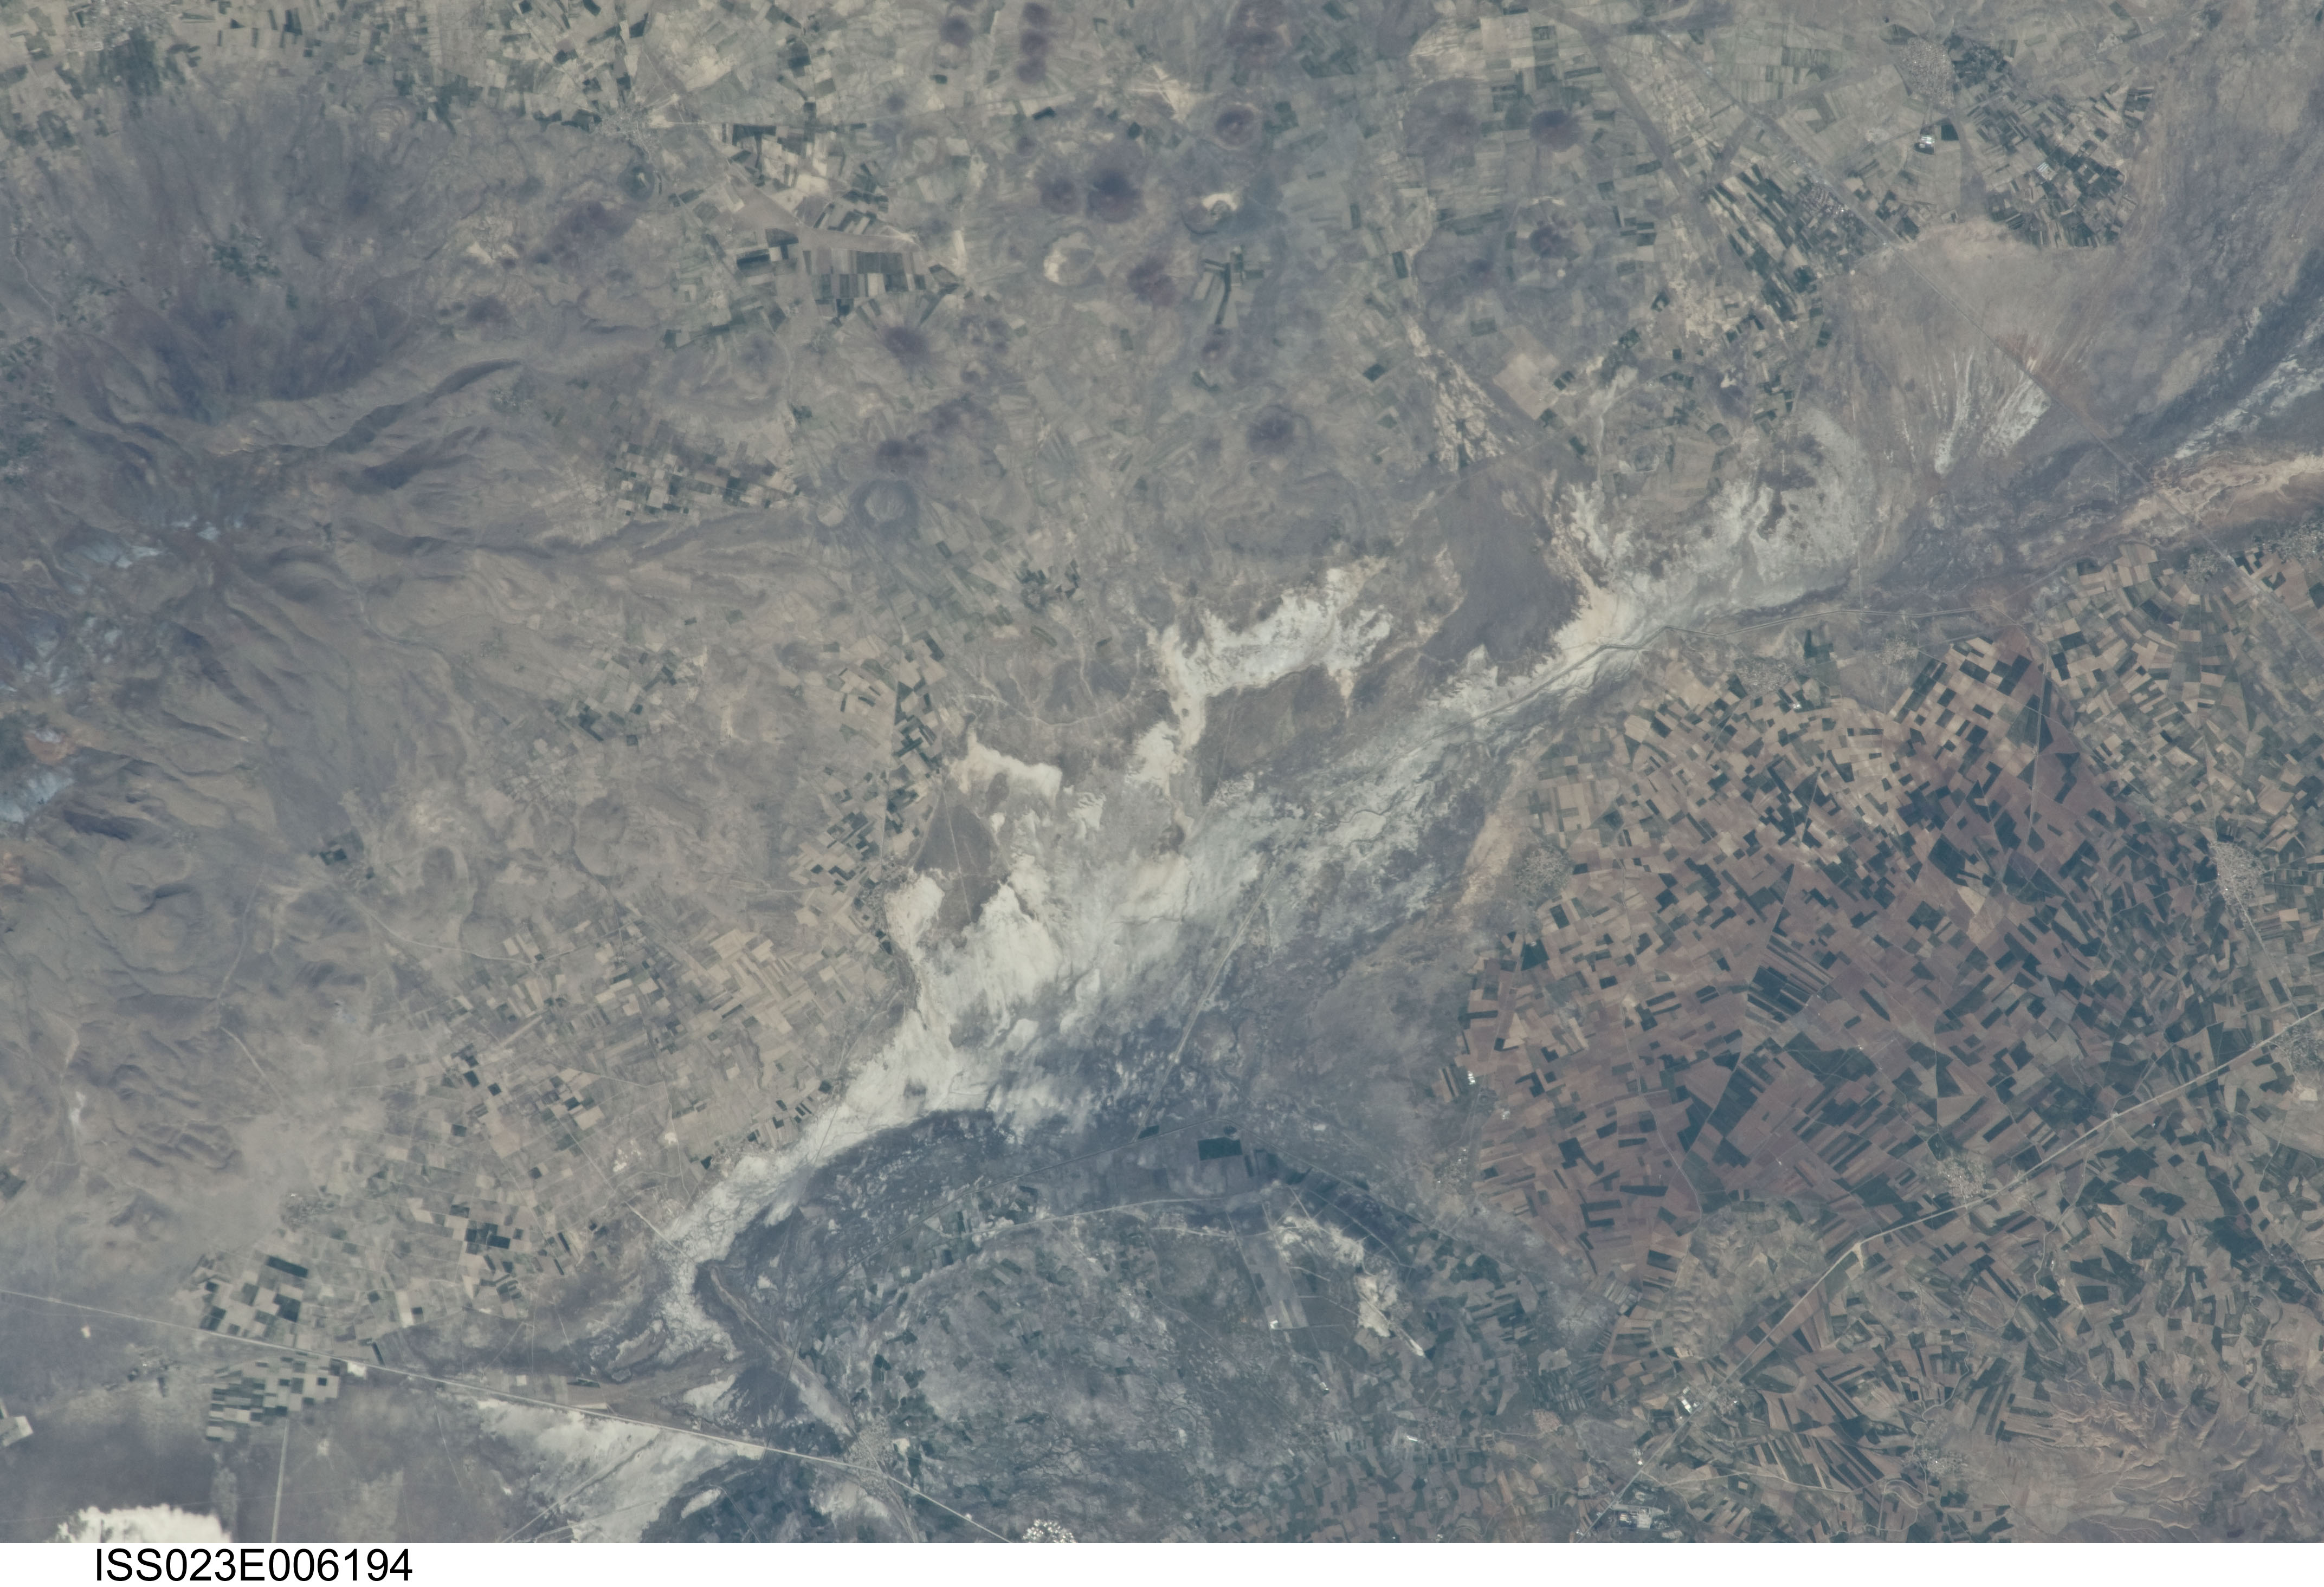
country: TURKEY
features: EREGLI PLAIN, EREGLI, AGR., ROADS
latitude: 37.7
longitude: 34.1
